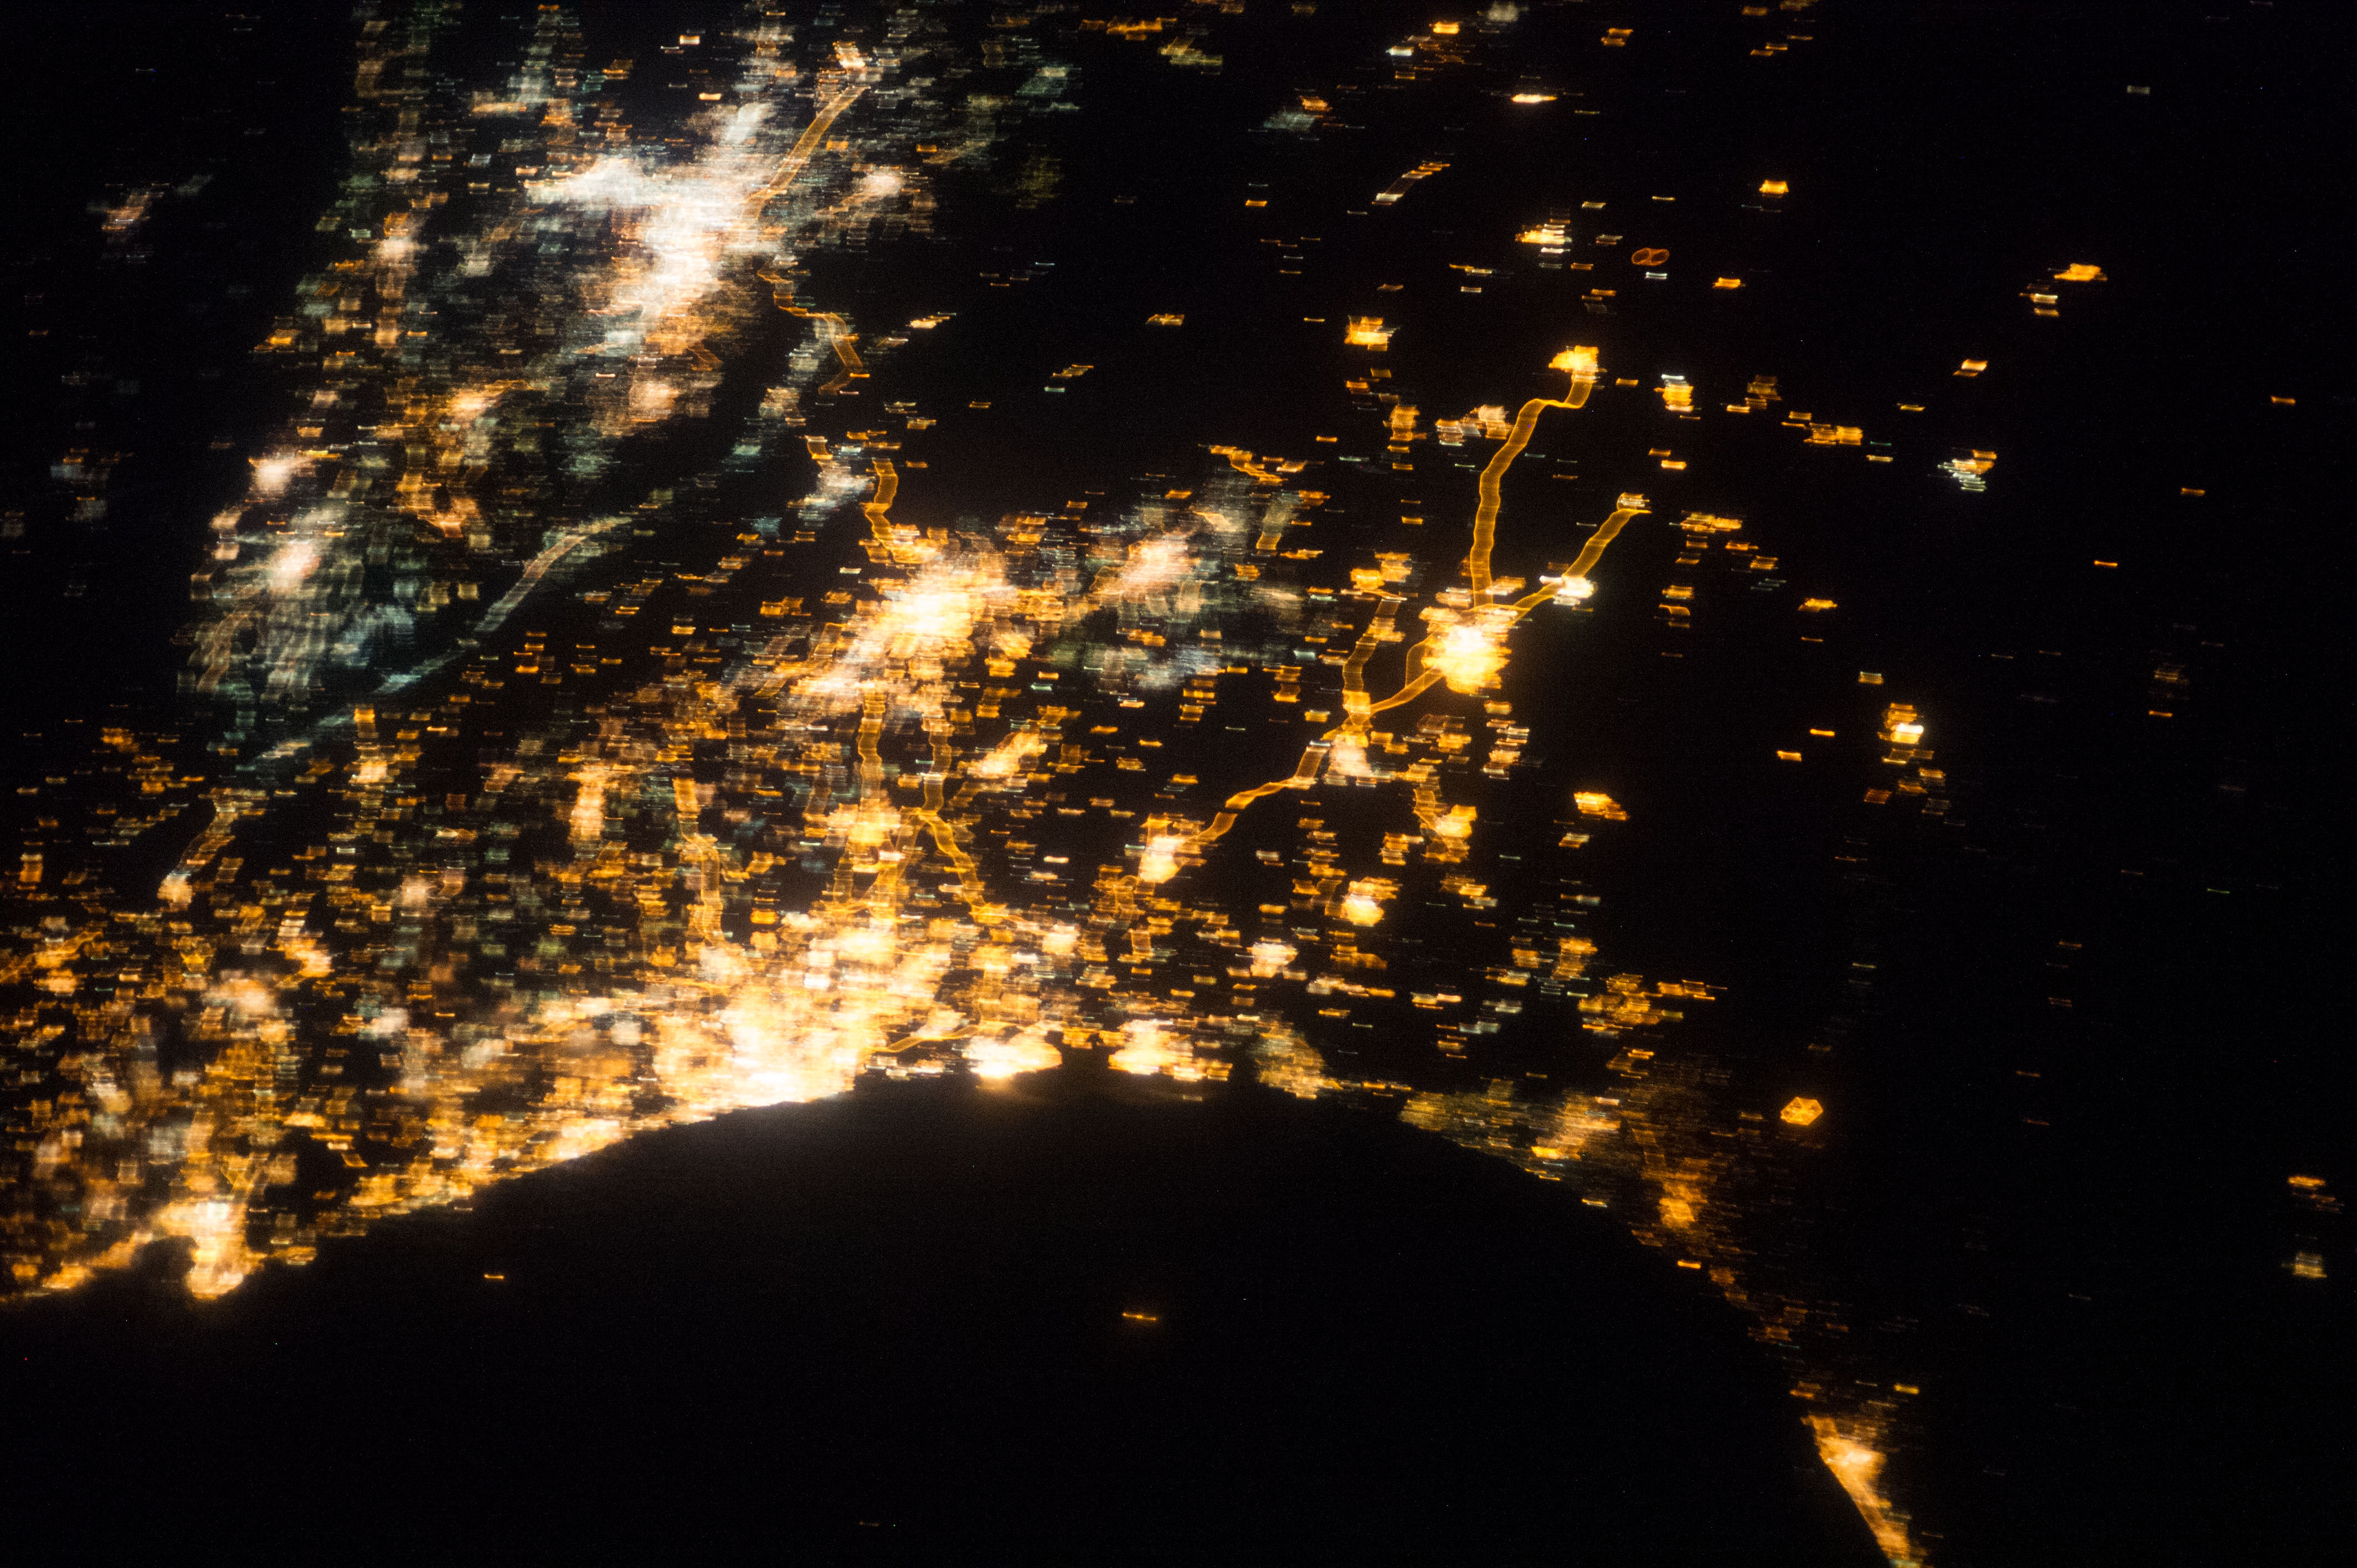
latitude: 32.1
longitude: 35.0
